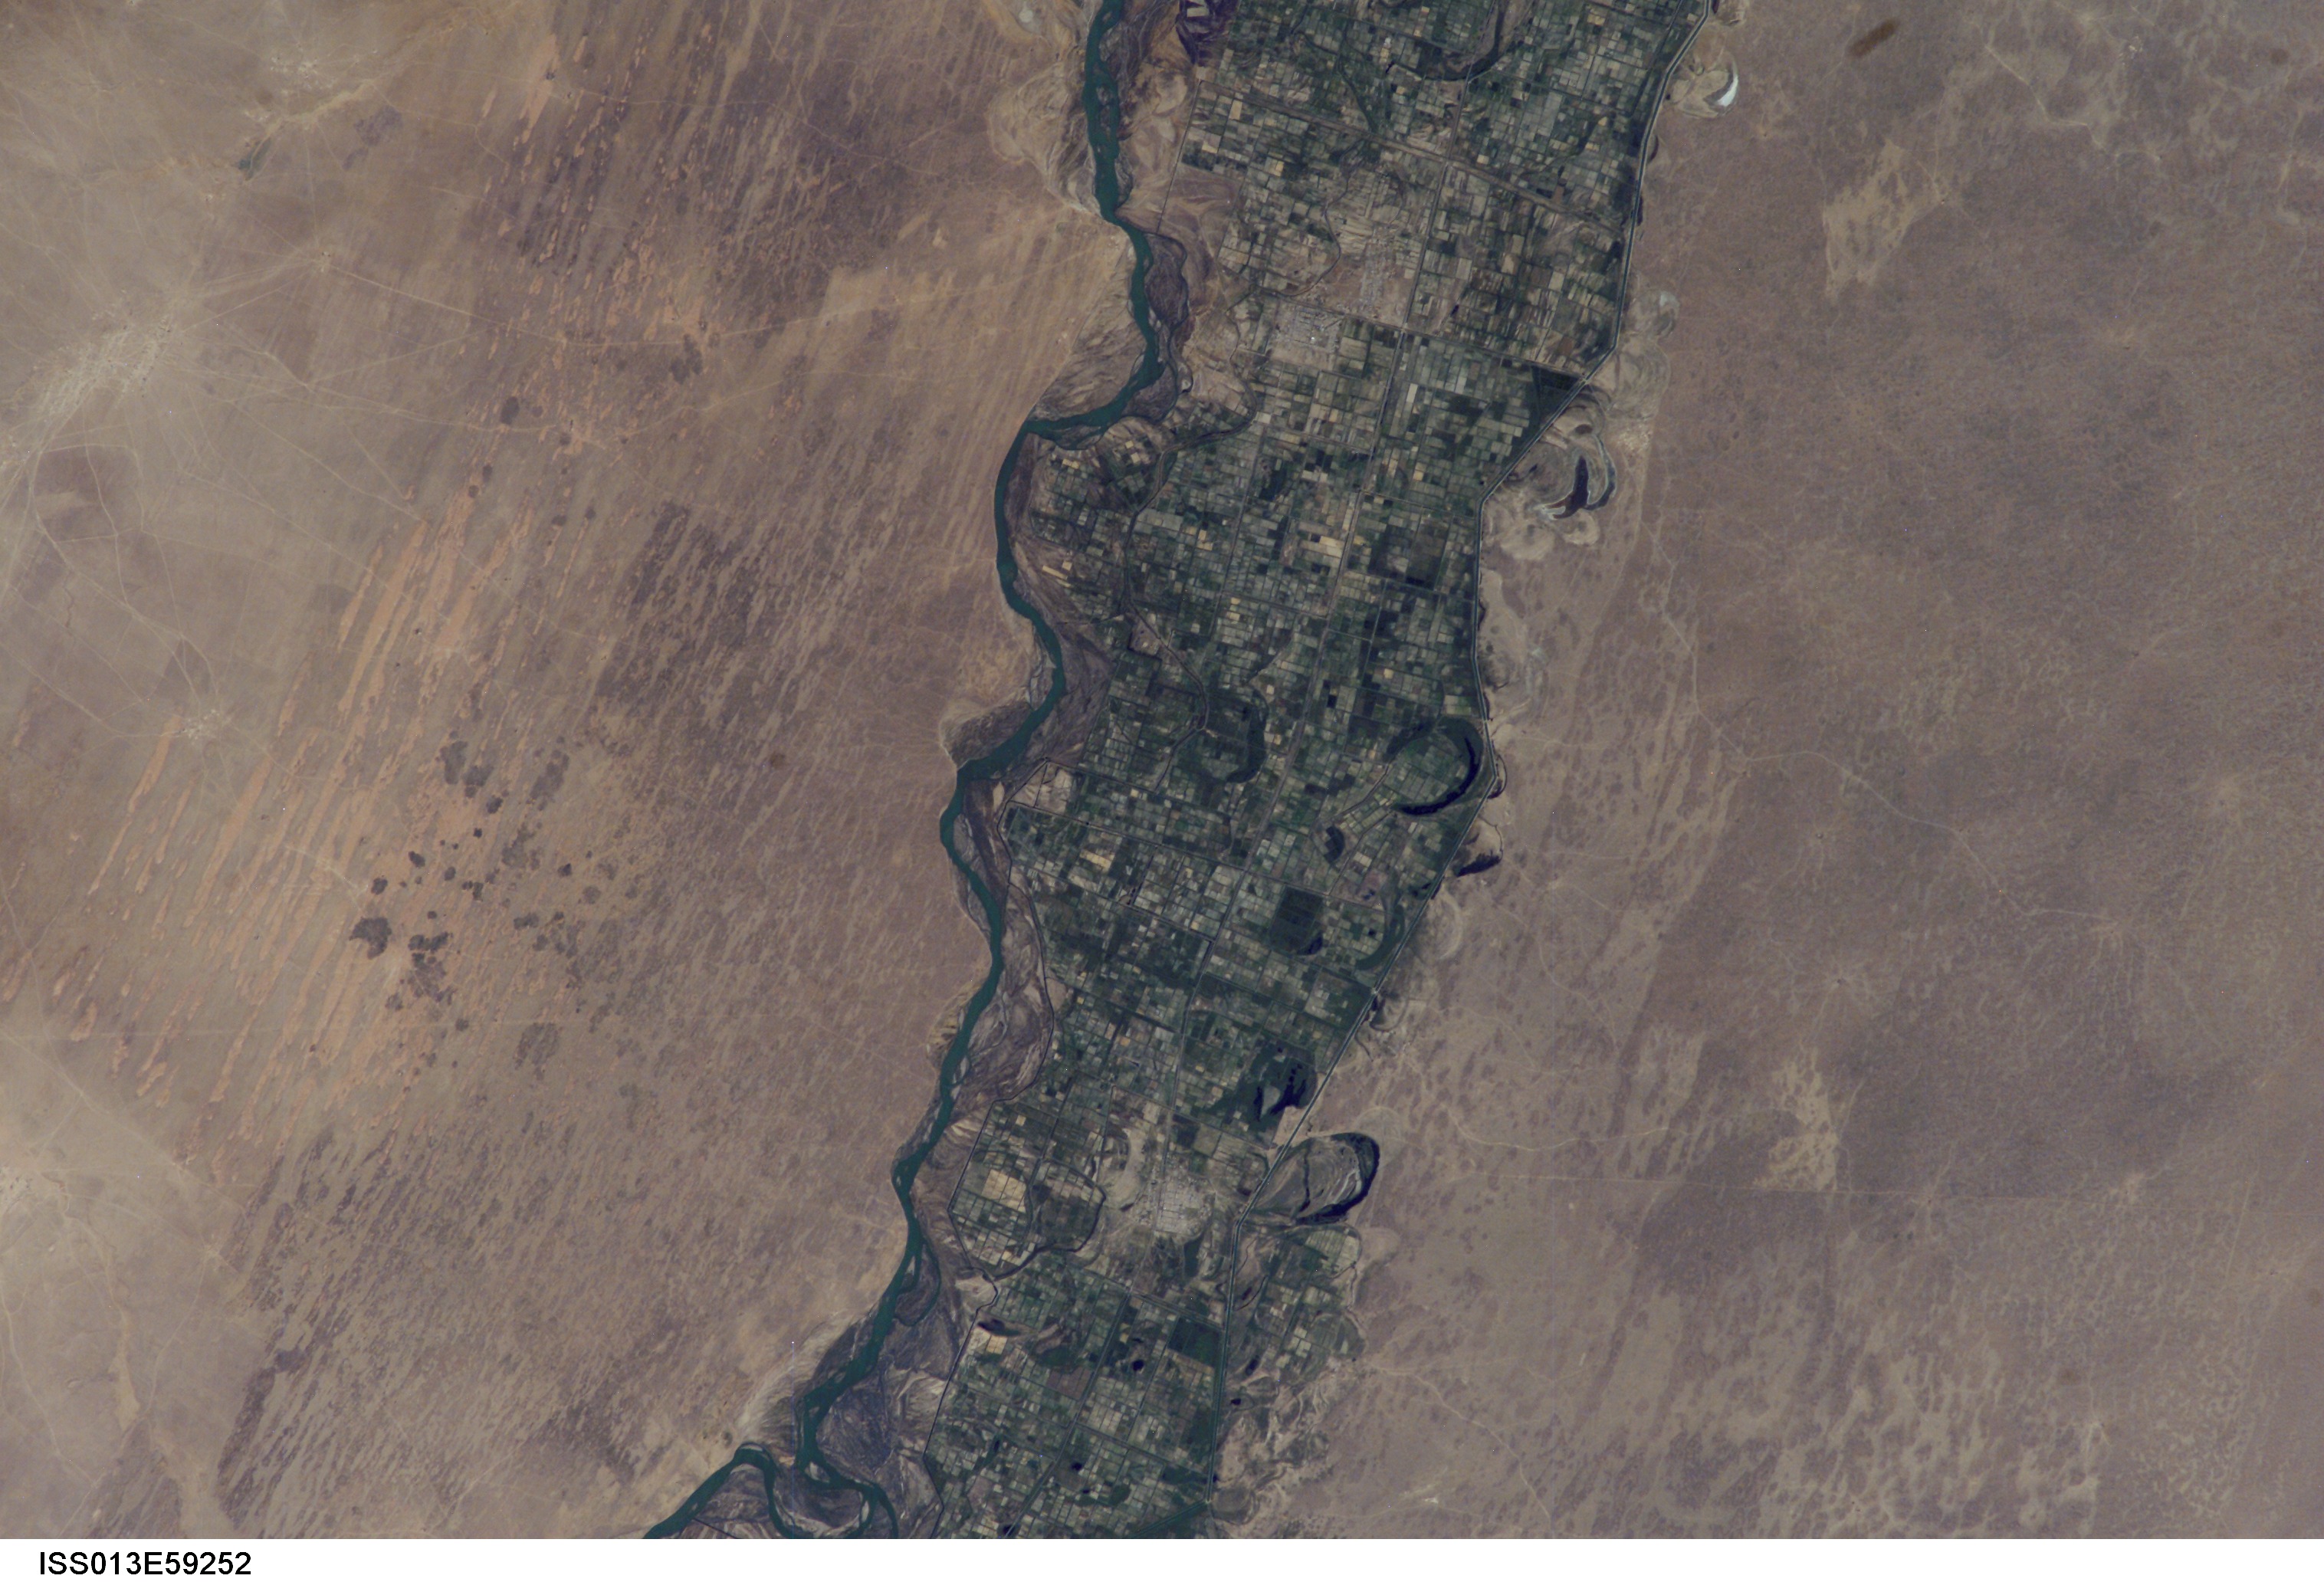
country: KAZAKHSTAN
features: SYRDAR'YA R., AGR., DUNES
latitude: 41.5
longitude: 68.0
